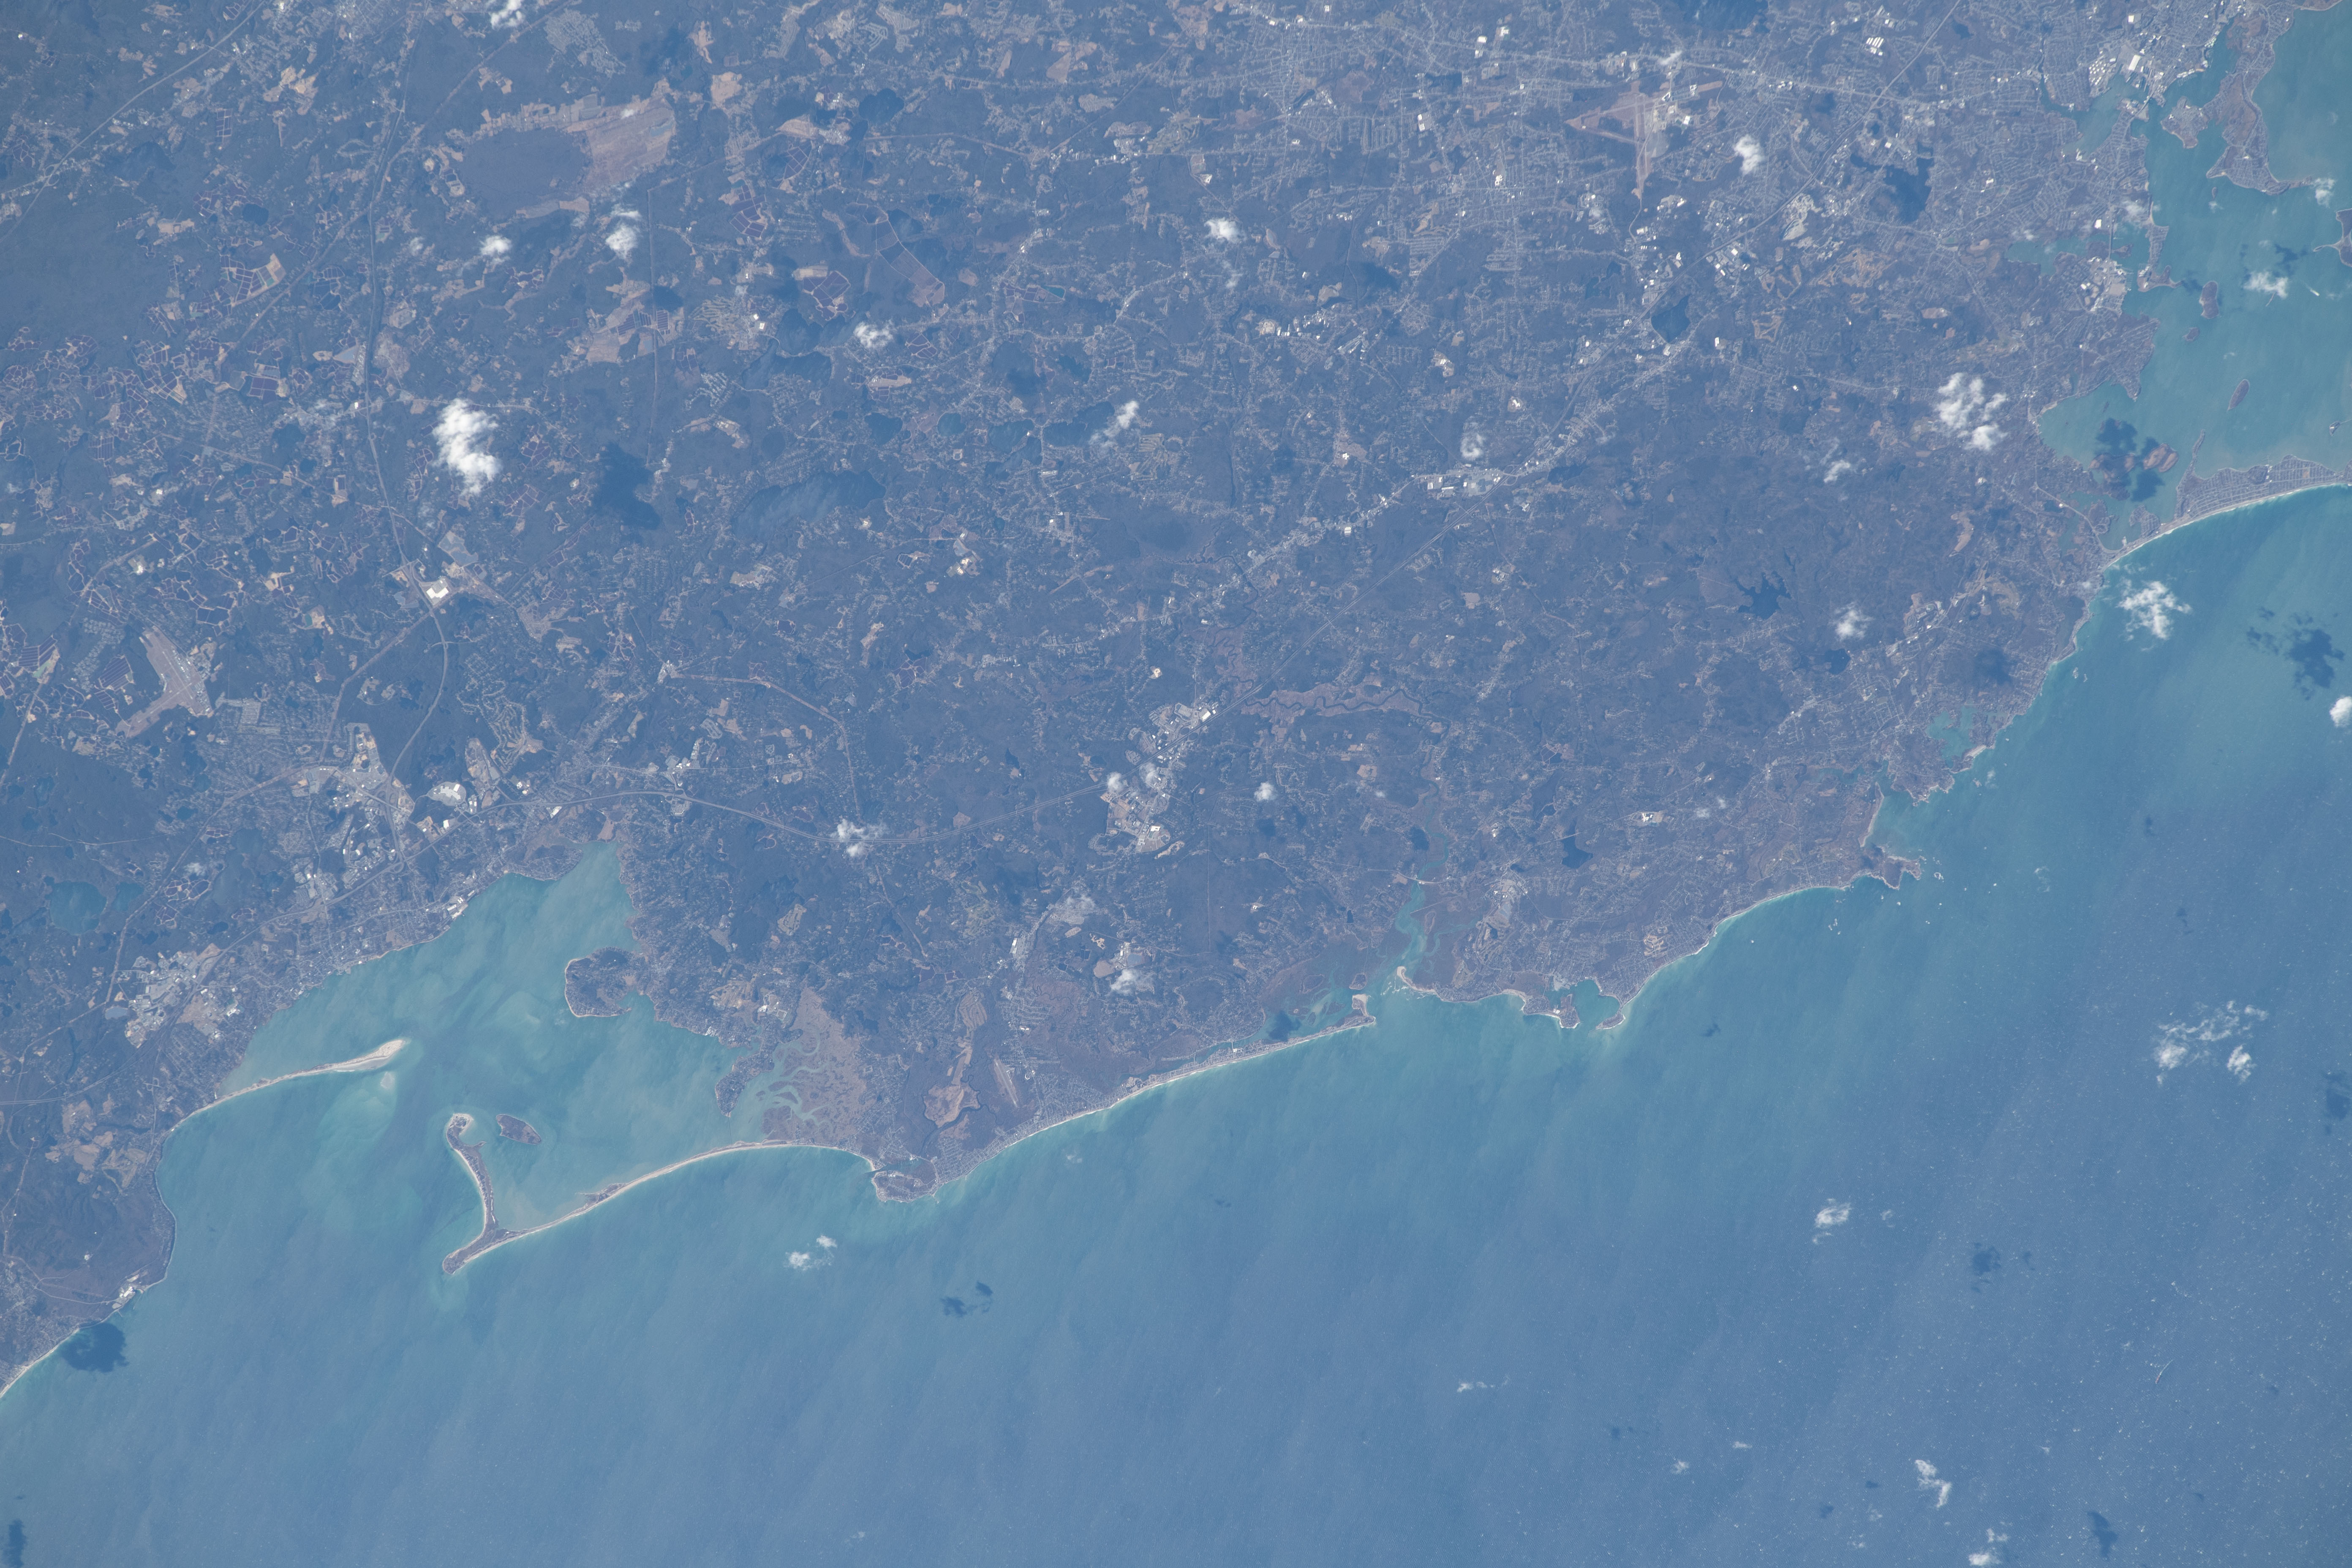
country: USA-MASSACHUSETTS
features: CAPE COD BAY, PLYMOUTH BAY, WOMPATUCK STATE PARK
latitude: 42.1
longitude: -70.8
